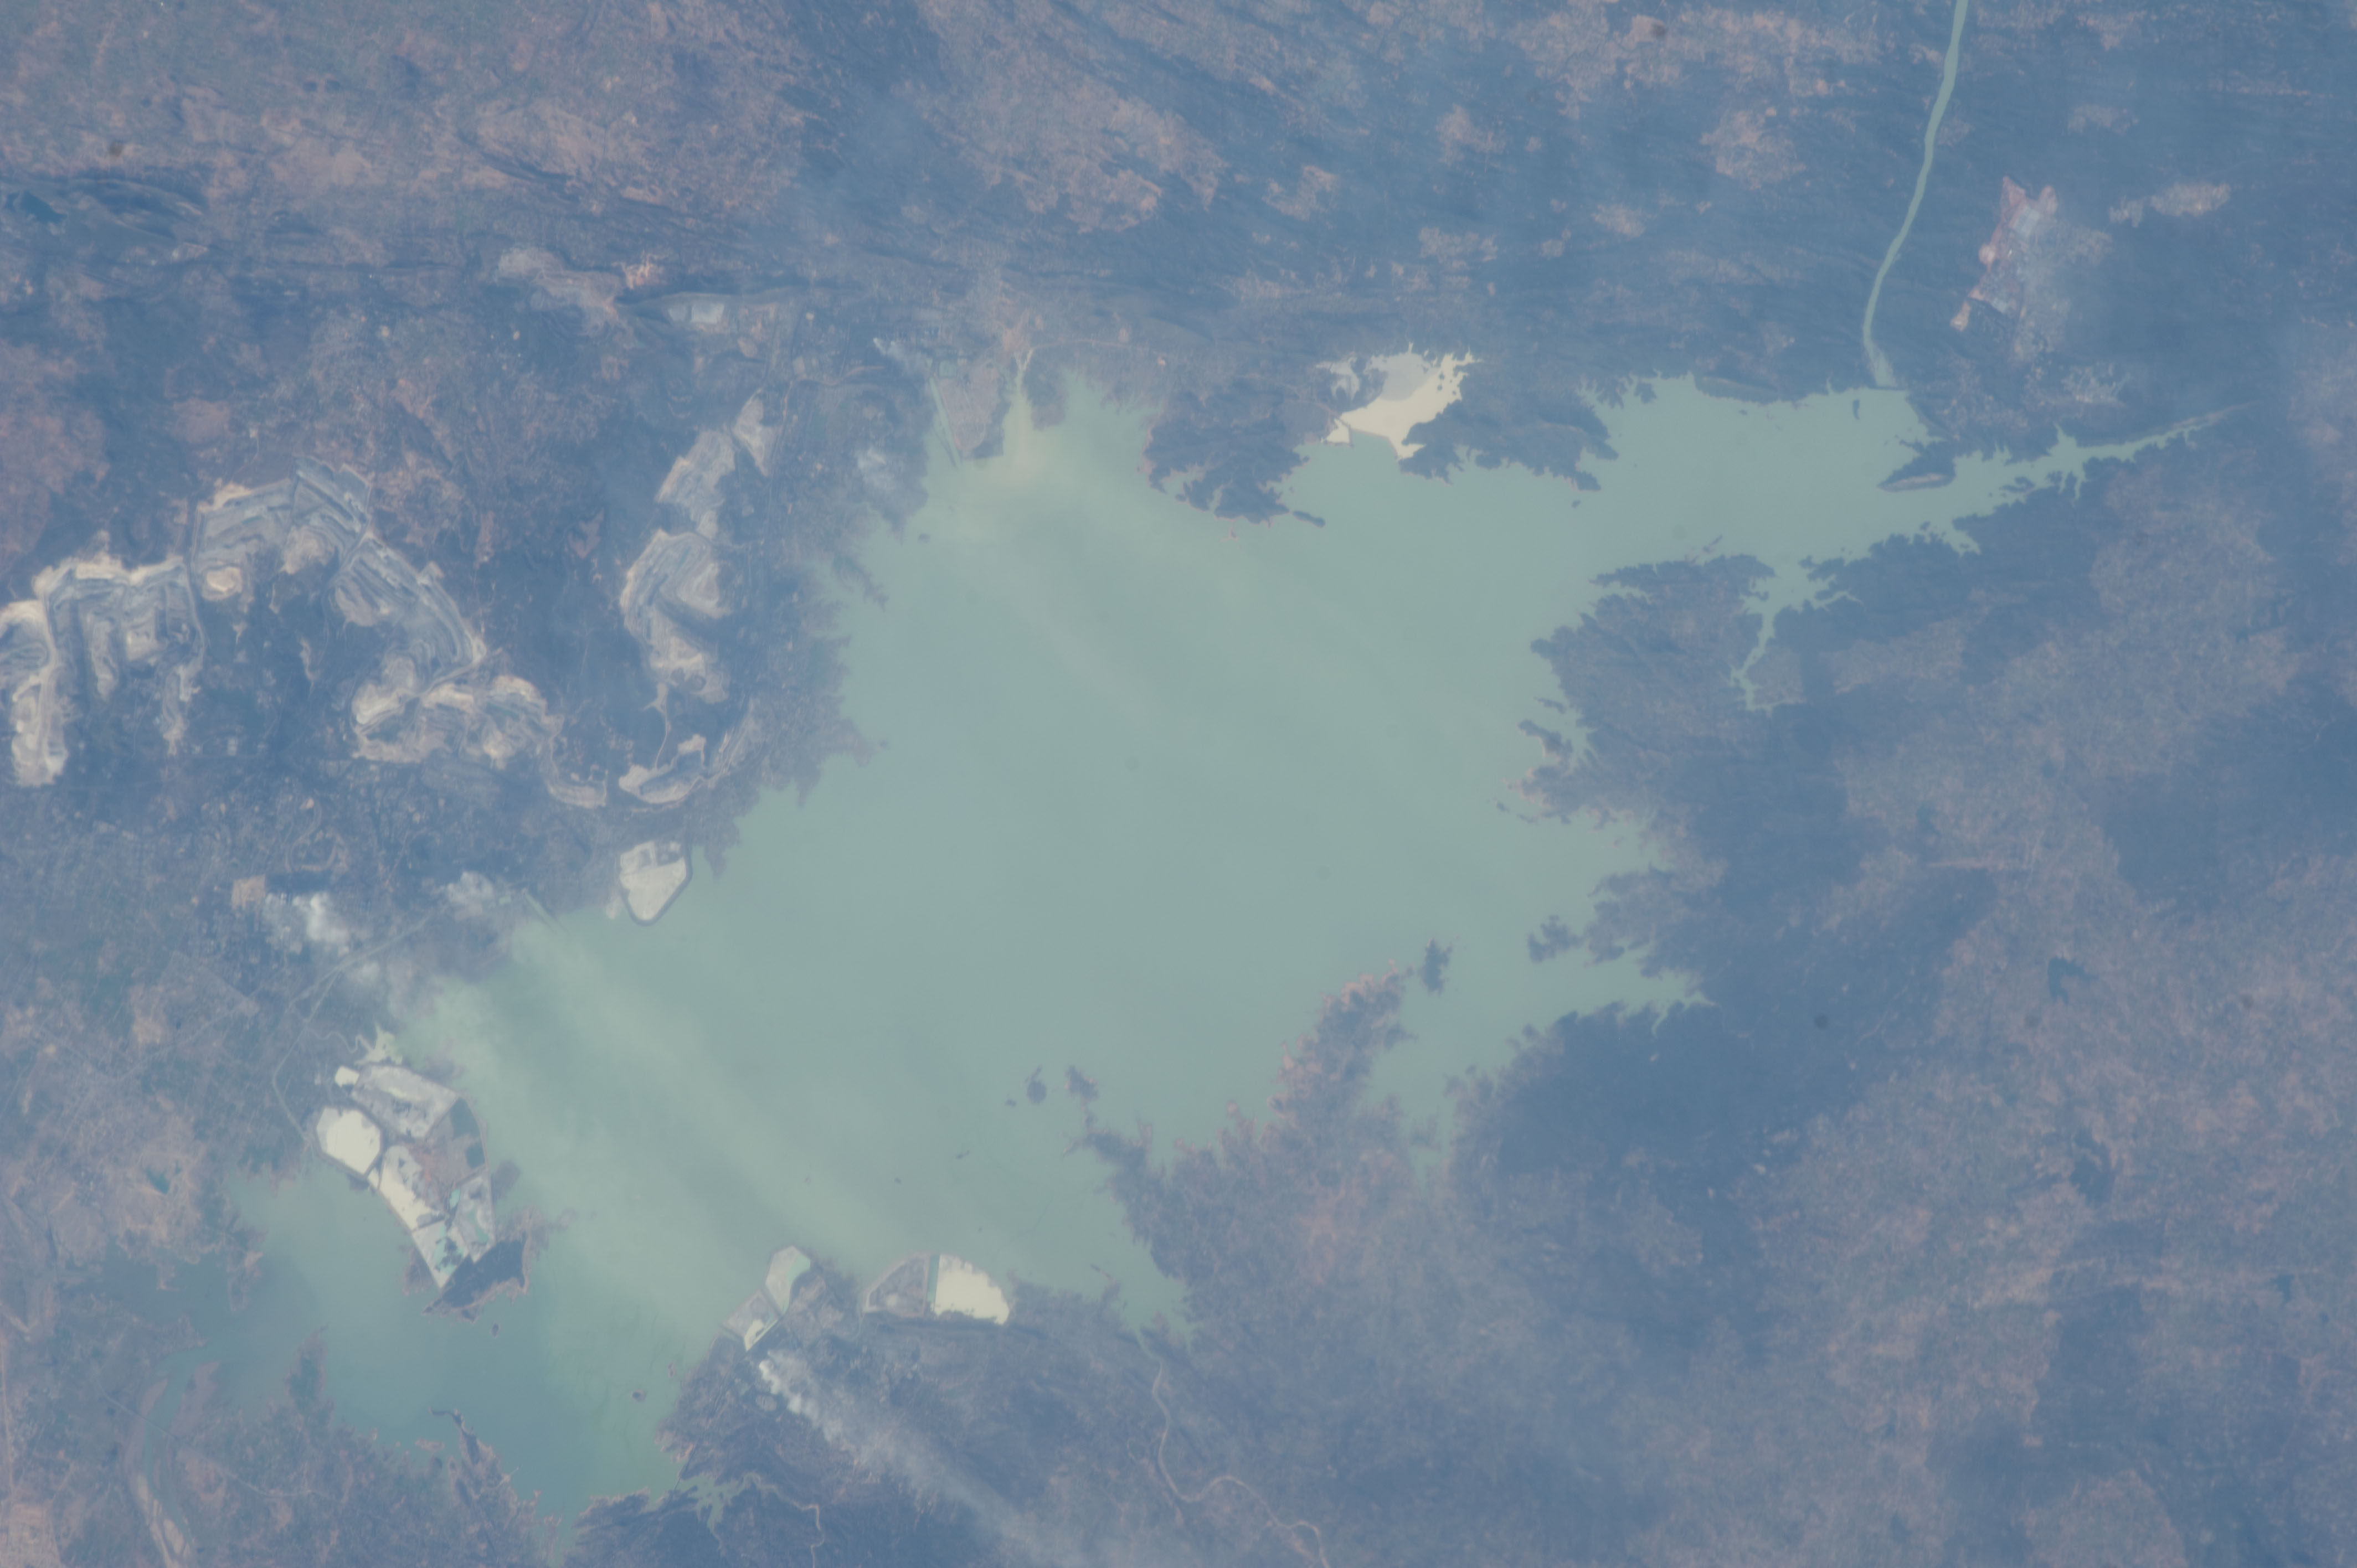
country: INDIA
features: RIHAND RES., OPENCAST MINES
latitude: 24.1
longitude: 82.8
